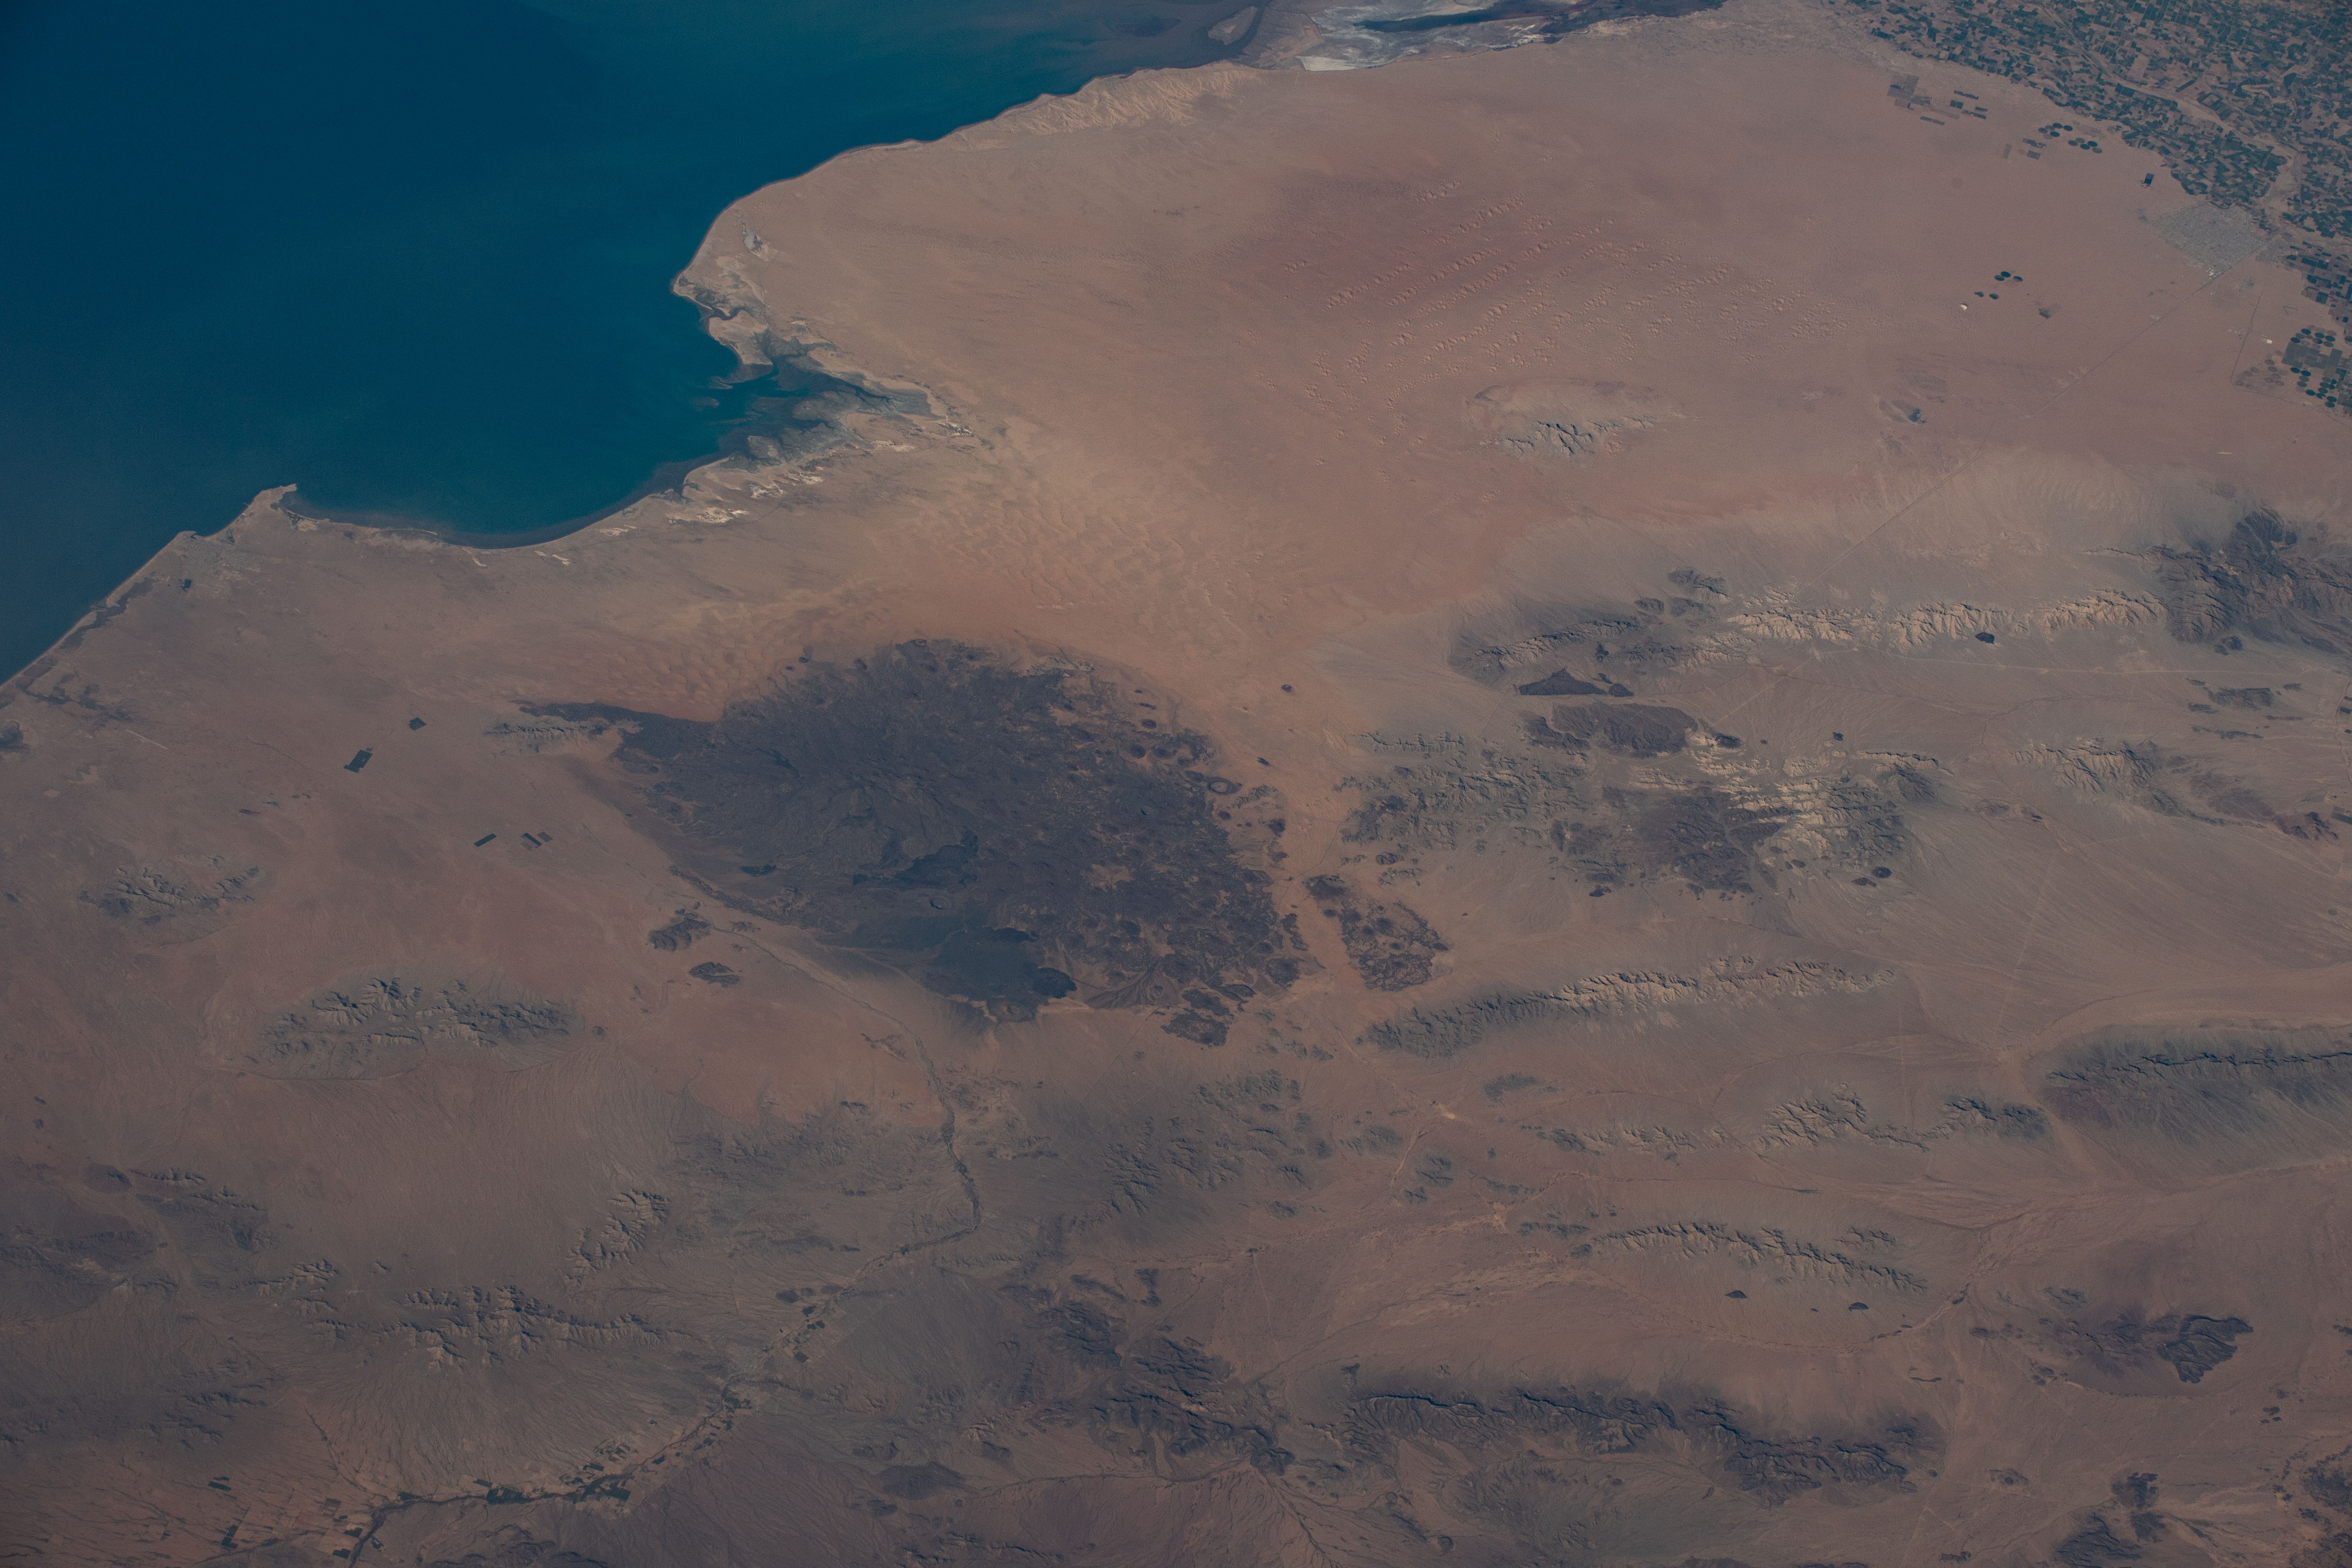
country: MEXICO
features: VOLCANO, LAVA PUENTE CUATES,PINACATE VOLCANIC PEAKS,EL PINACATE,SONORA,MEXICO,GULF OF CALIFORNIA,CALIFORNIA GULF,EL GOLFO DE SANTA CLARA,RESERVA DE LA BIOSFERA EL PINACATE Y GRAN DESIERTO DE ALTAR,LOS VIDRIOS
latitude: 31.9
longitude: -113.7
